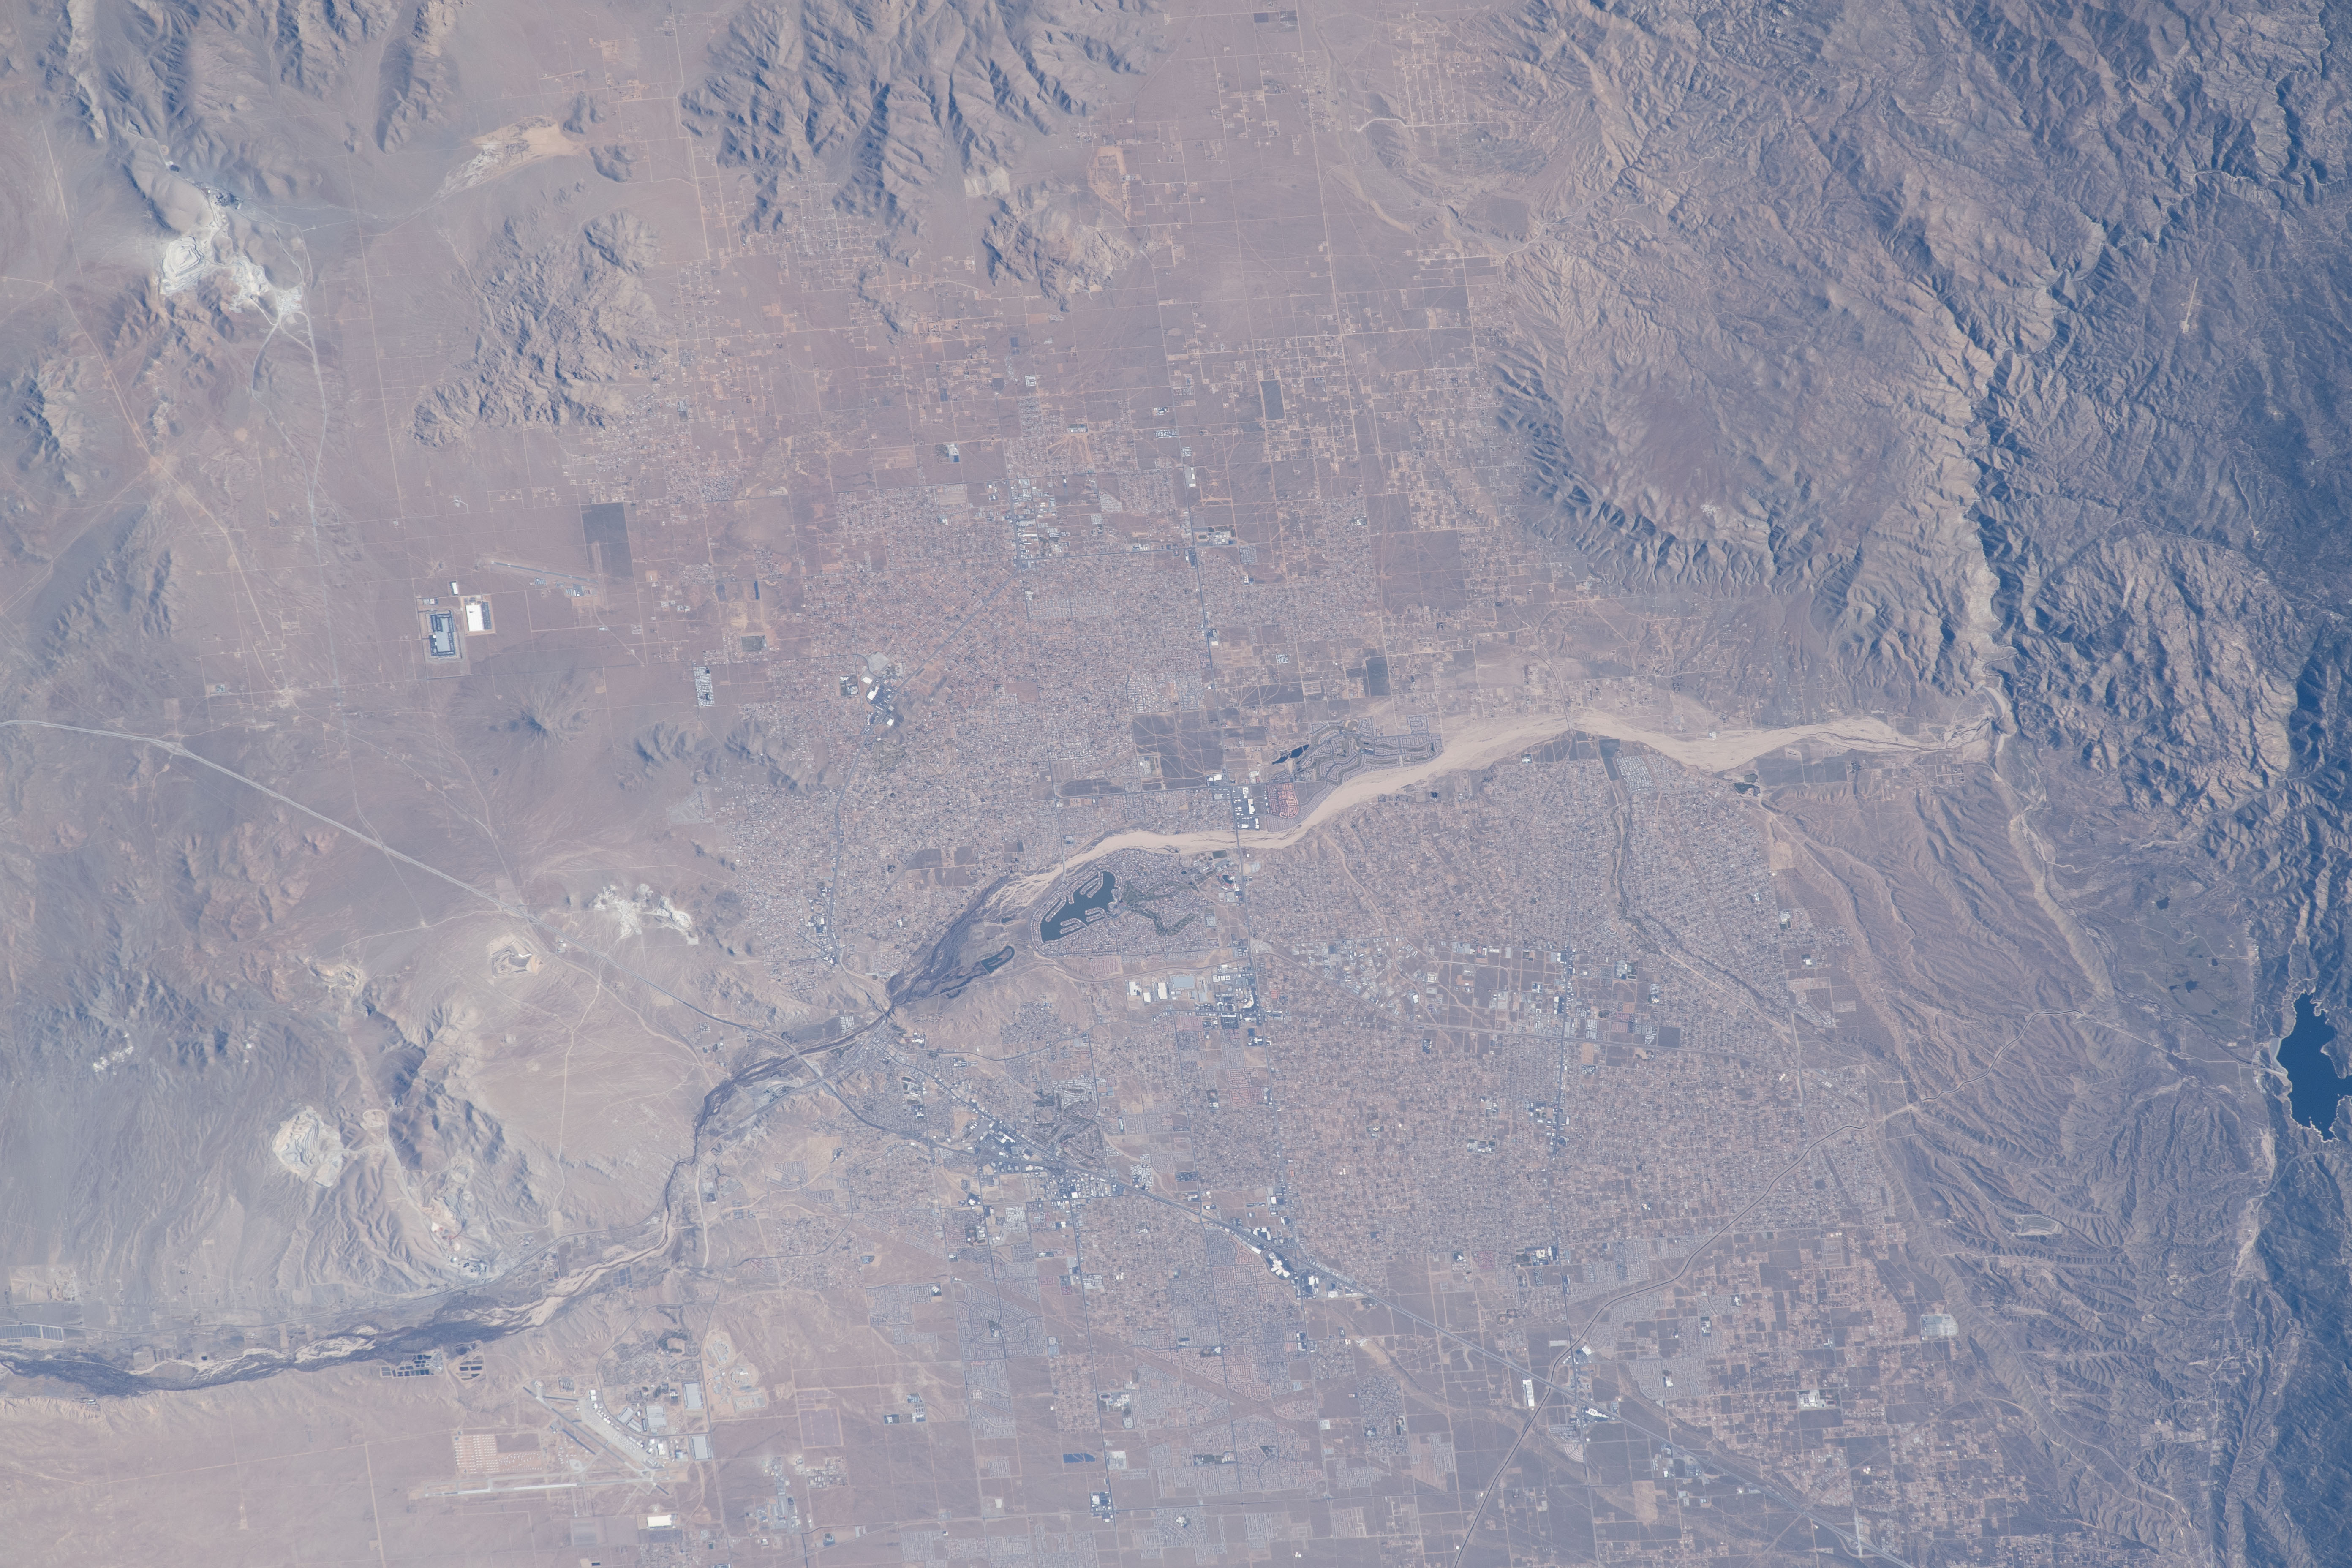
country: USA-CALIFORNIA
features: APPLE VALLEY AIRPORT, SPRING VALLEY LAKE, ORD MOUNTAINS HP
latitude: 34.5
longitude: -117.2
